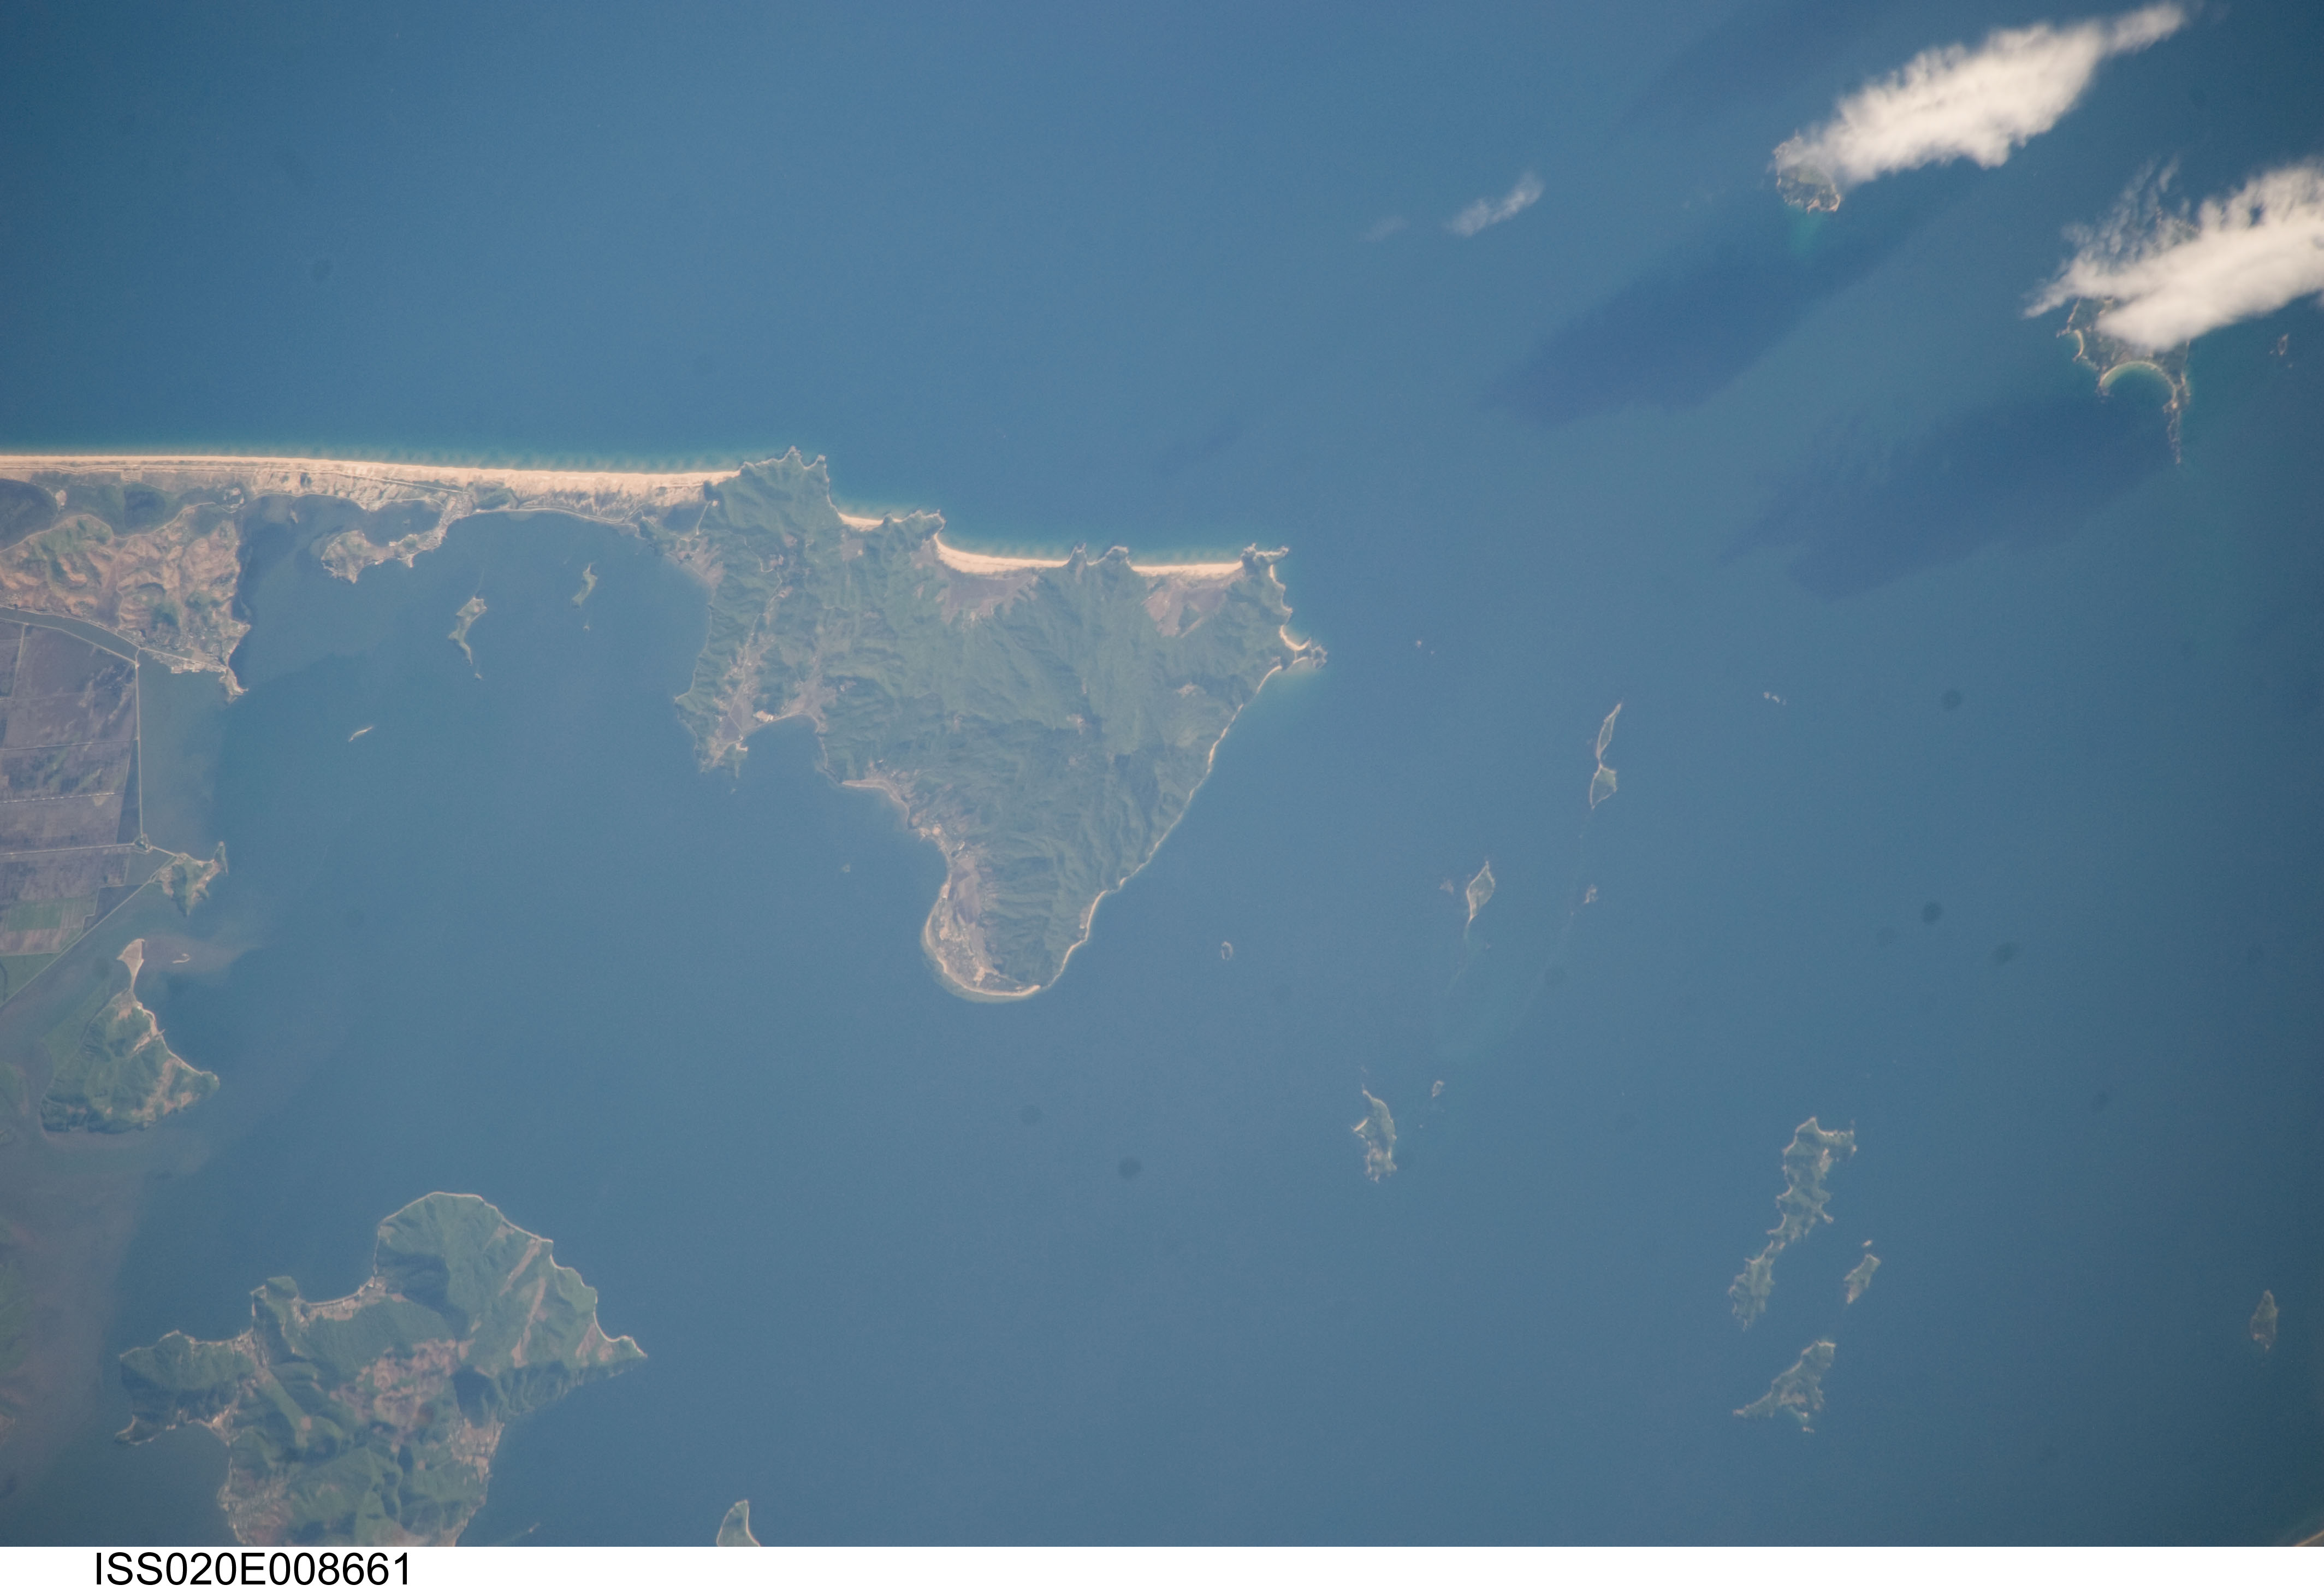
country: NORTH KOREA
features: SONGJON BAY, KALGOCH'I-RI, ISLANDS
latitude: 39.1
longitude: 127.6
